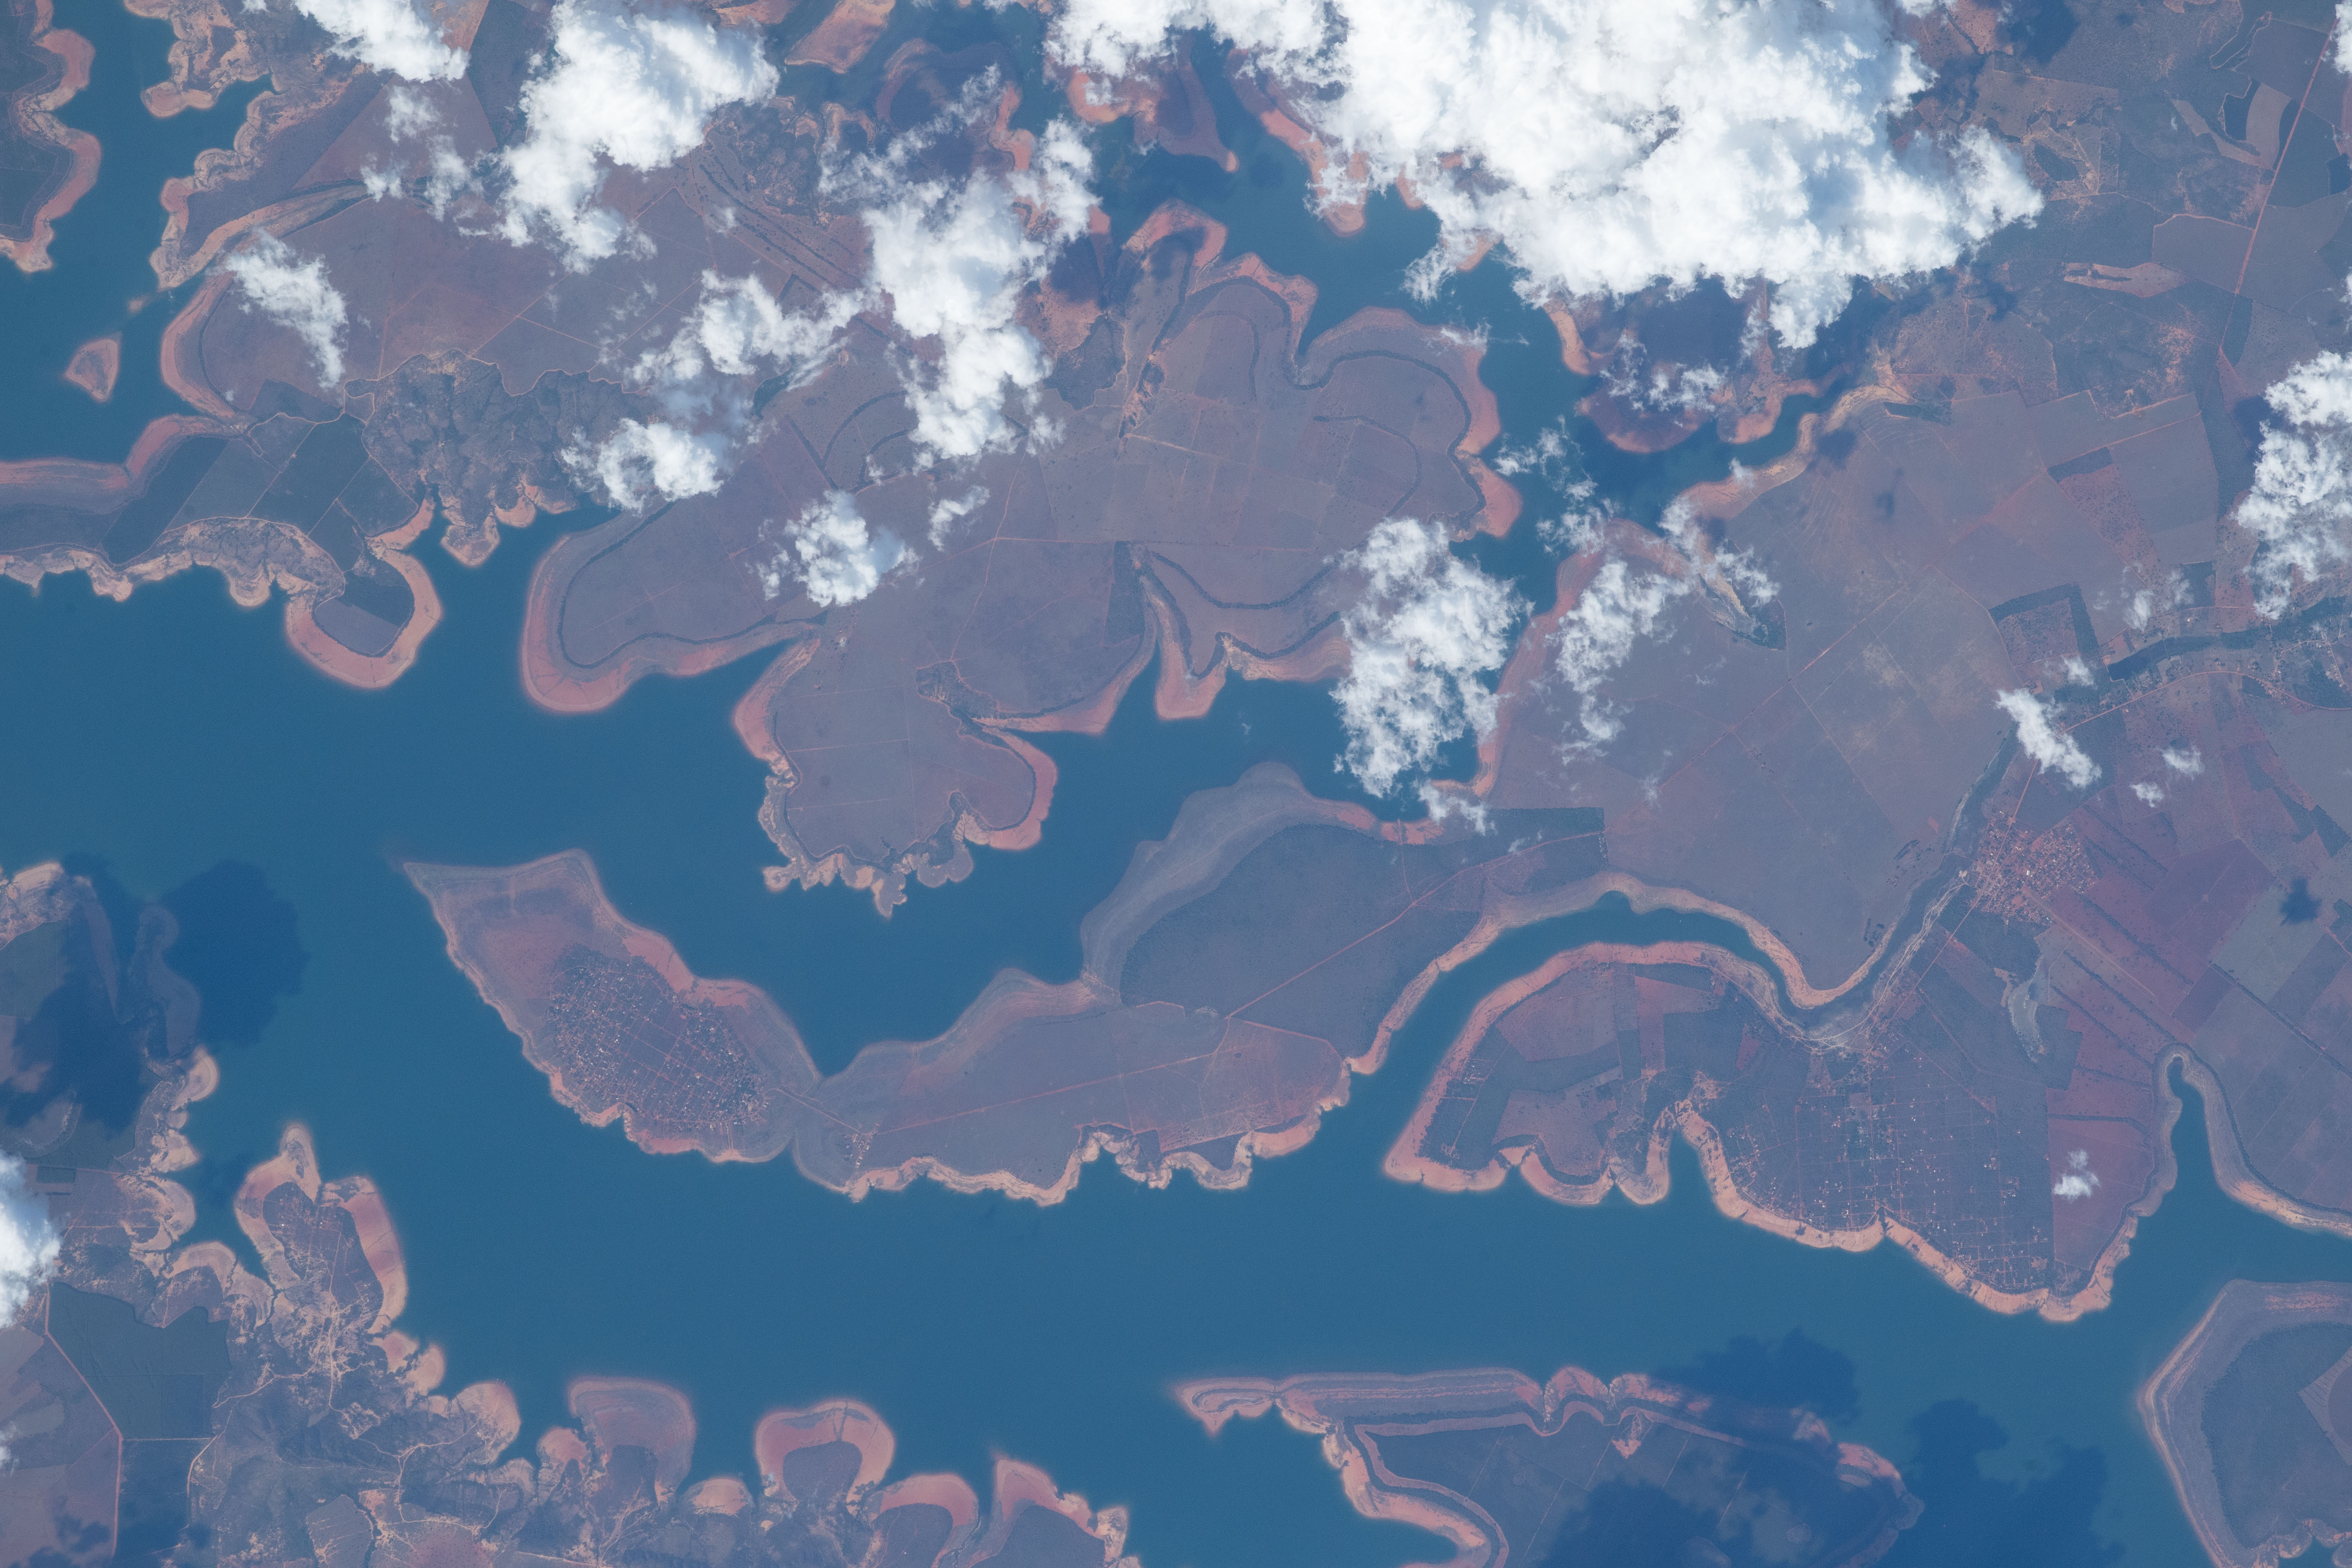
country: BRAZIL
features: SAN FRANCISCO RIVER, MORADA NOVA DE MINAS, STATE OF MINAS GERAIS, SAO JOSE DO BURITI
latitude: -18.7
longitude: -45.2
